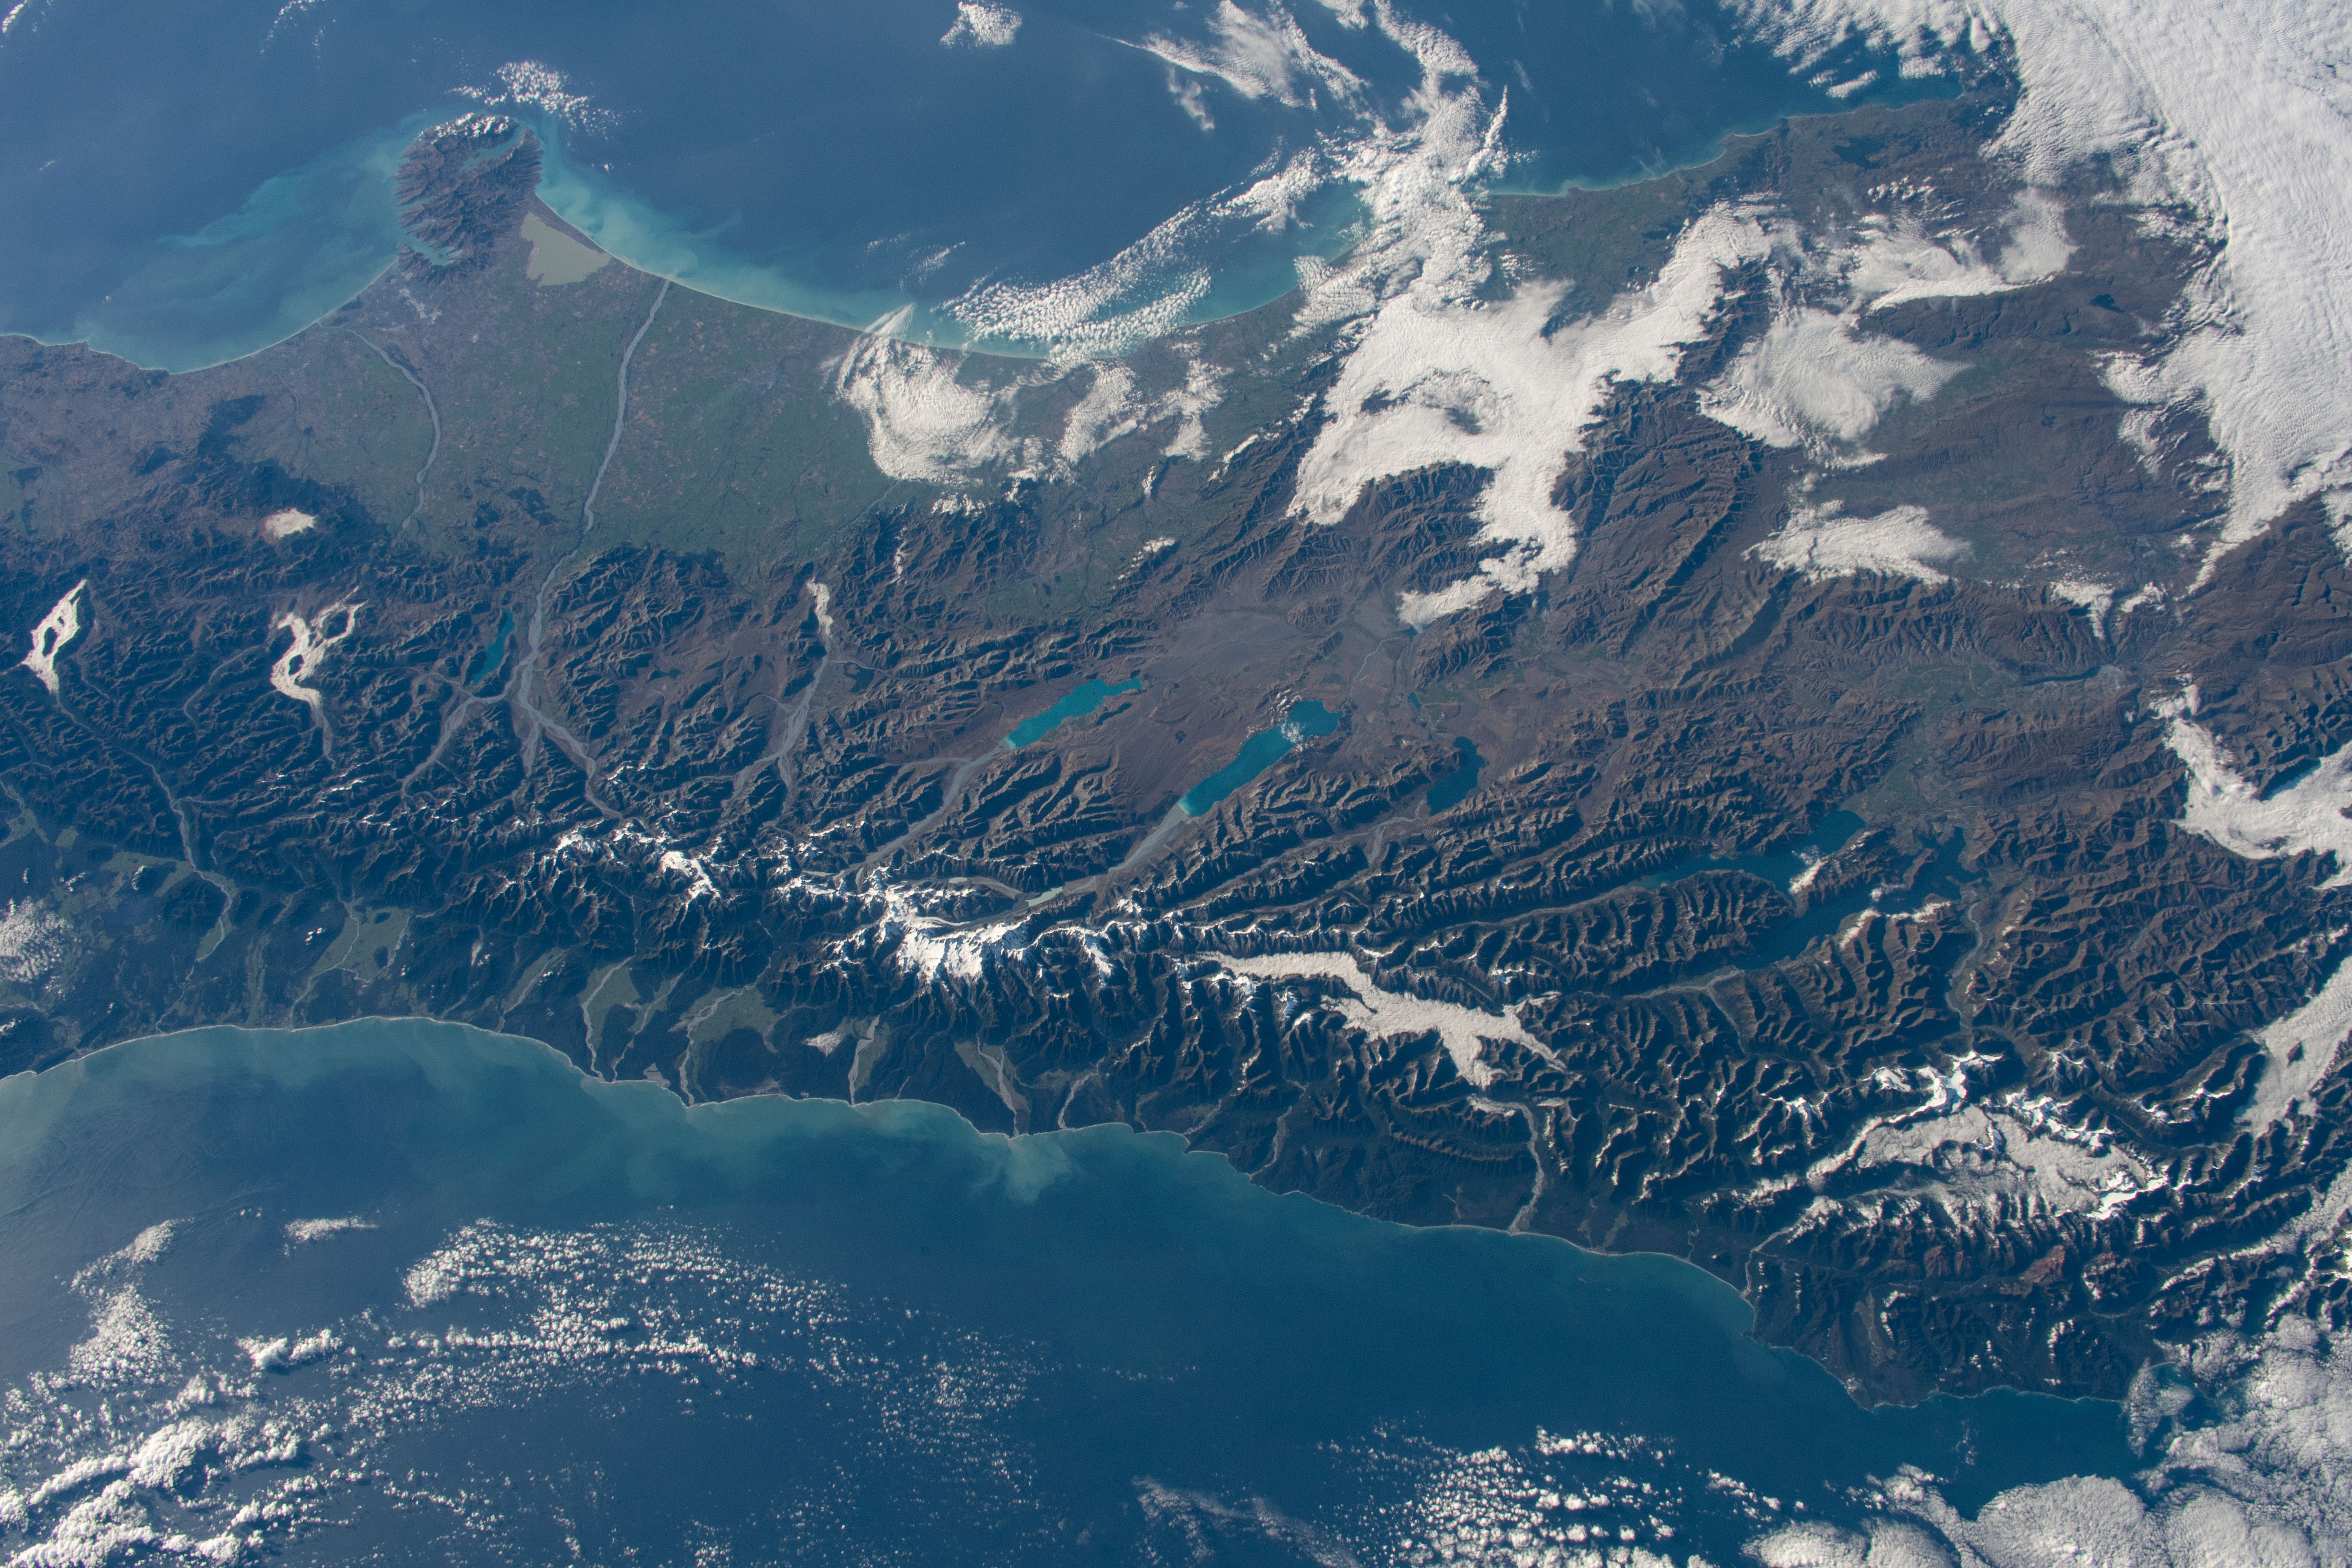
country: NEW ZEALAND-SI
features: ARTHURS PASS NATIONAL PARK, GLENTANNER, AKAROA
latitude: -44.0
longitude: 170.0
